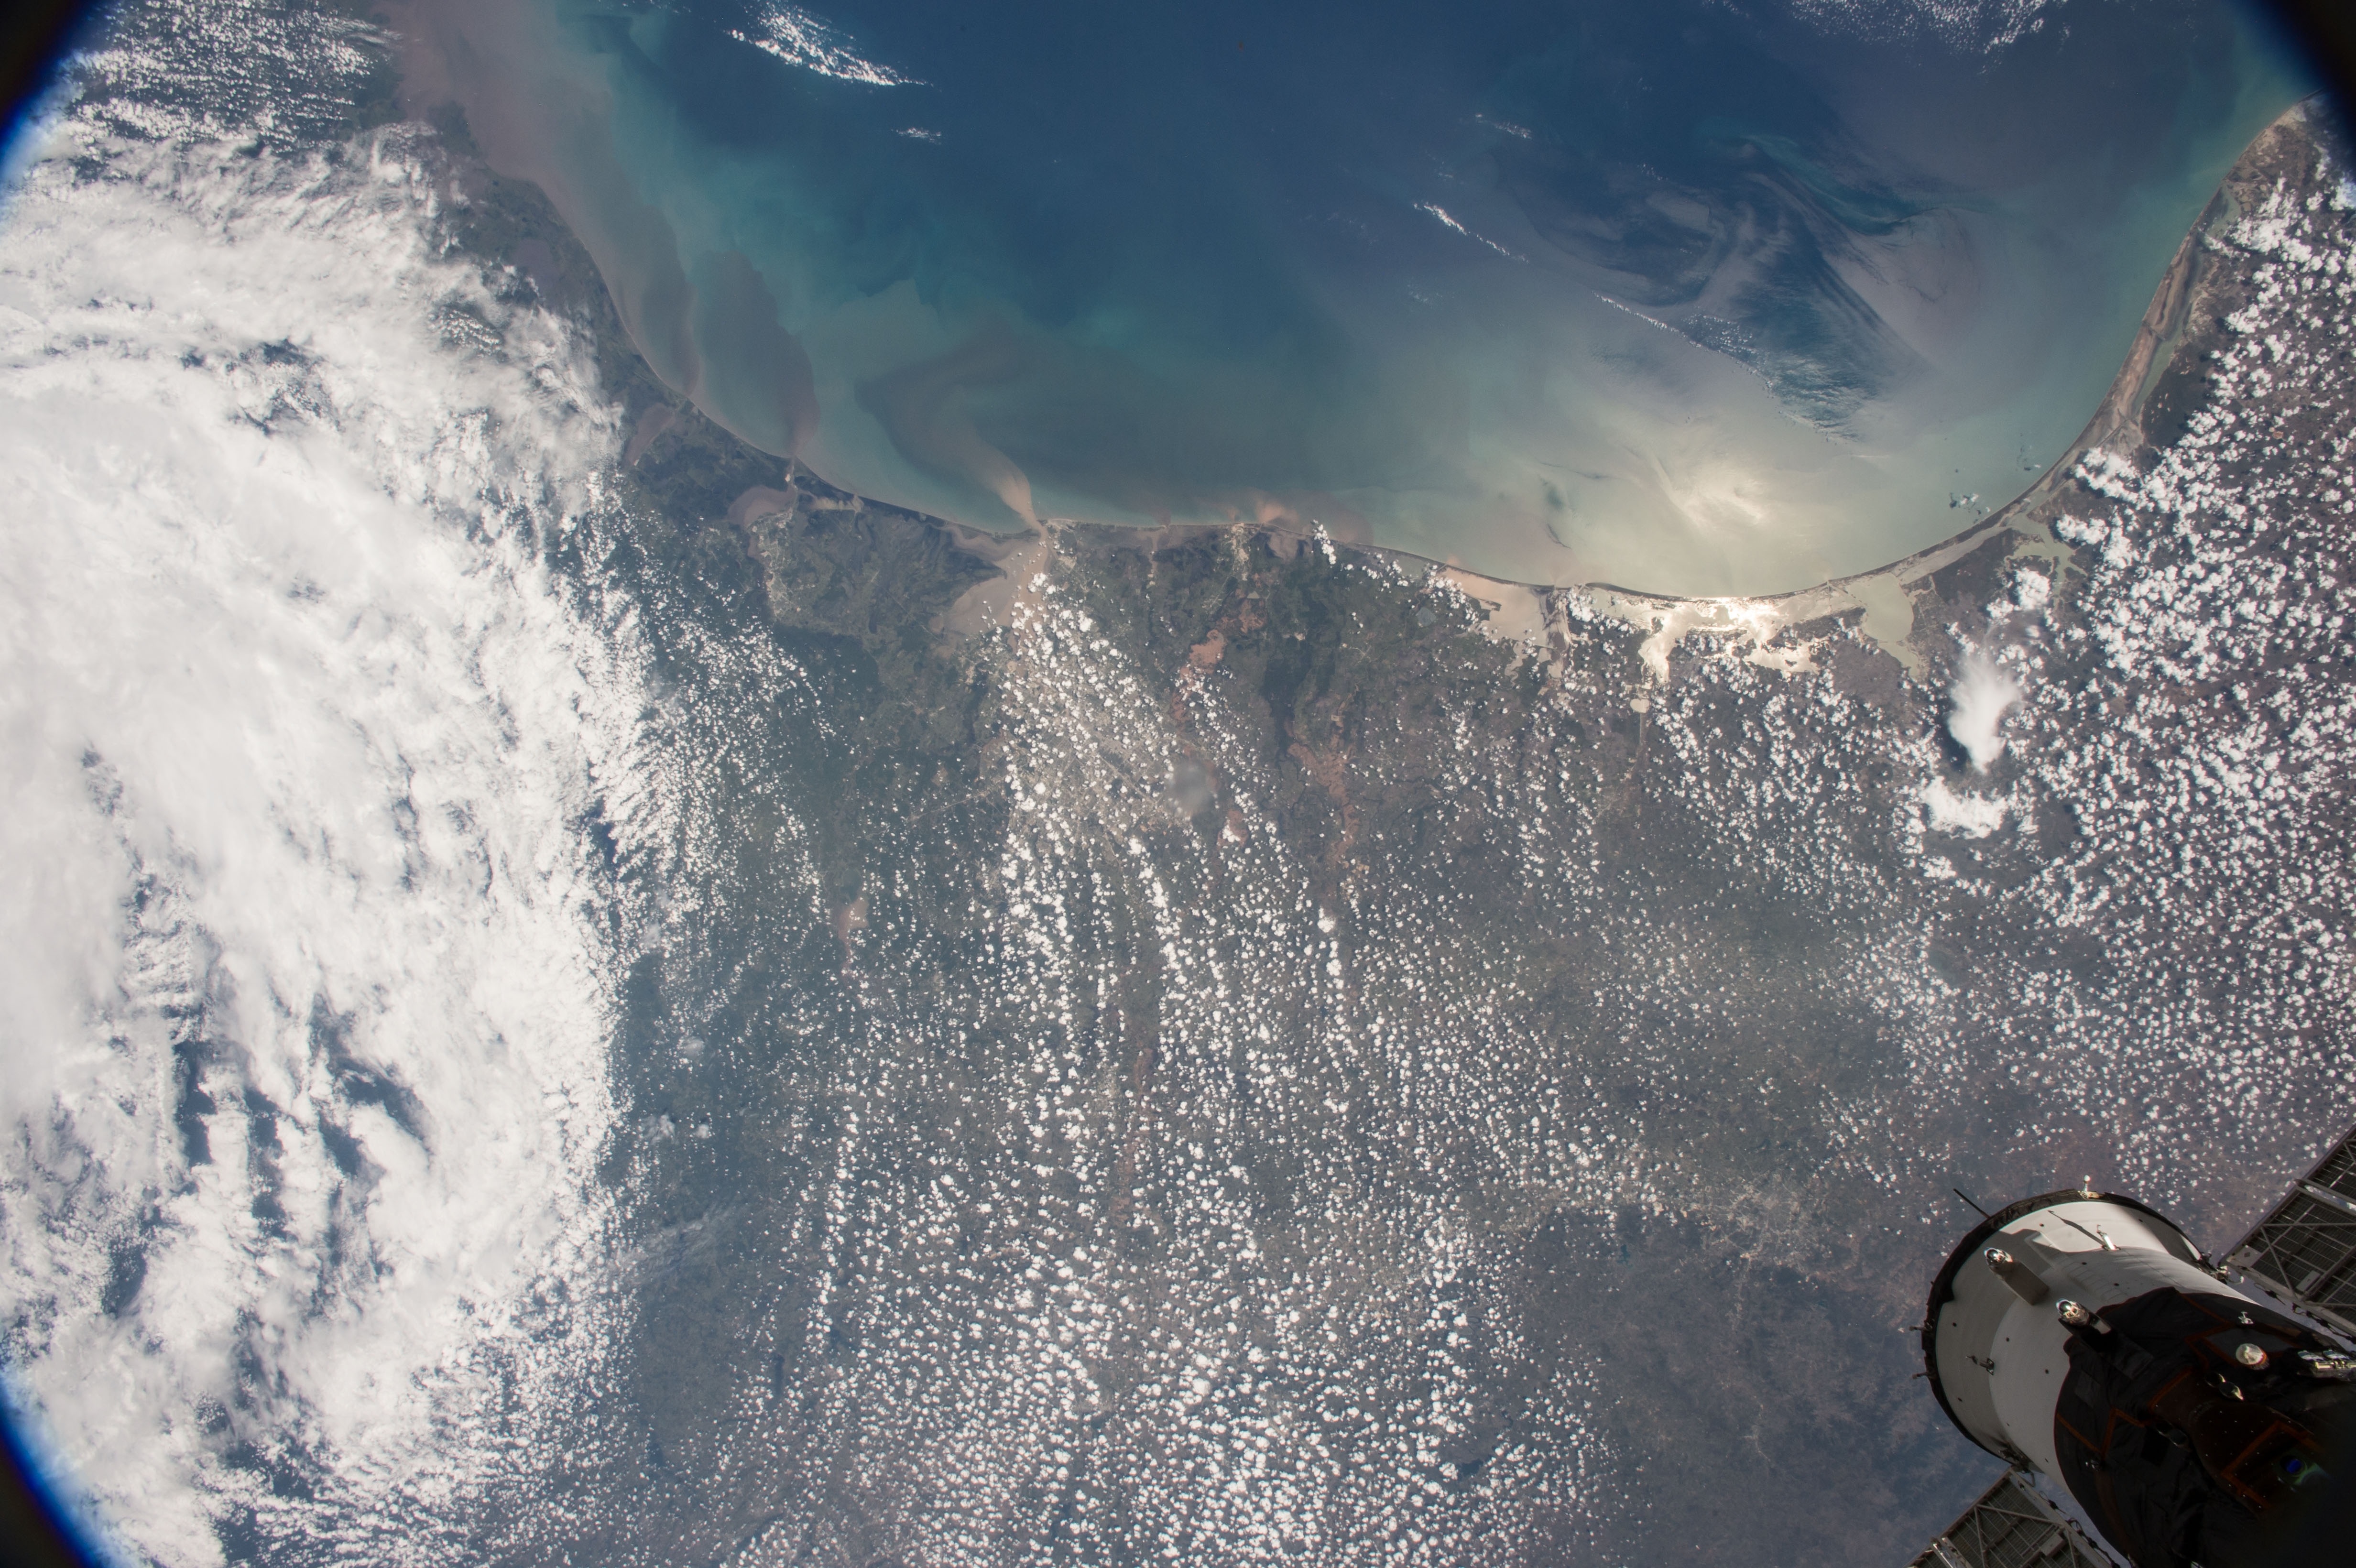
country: USA-TEXAS
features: HURRICANE HARVEY, FLOODING, HOUSTON, MATAGORDA B., GALVESTON B., BEAUTMONT
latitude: 29.5
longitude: -96.0
